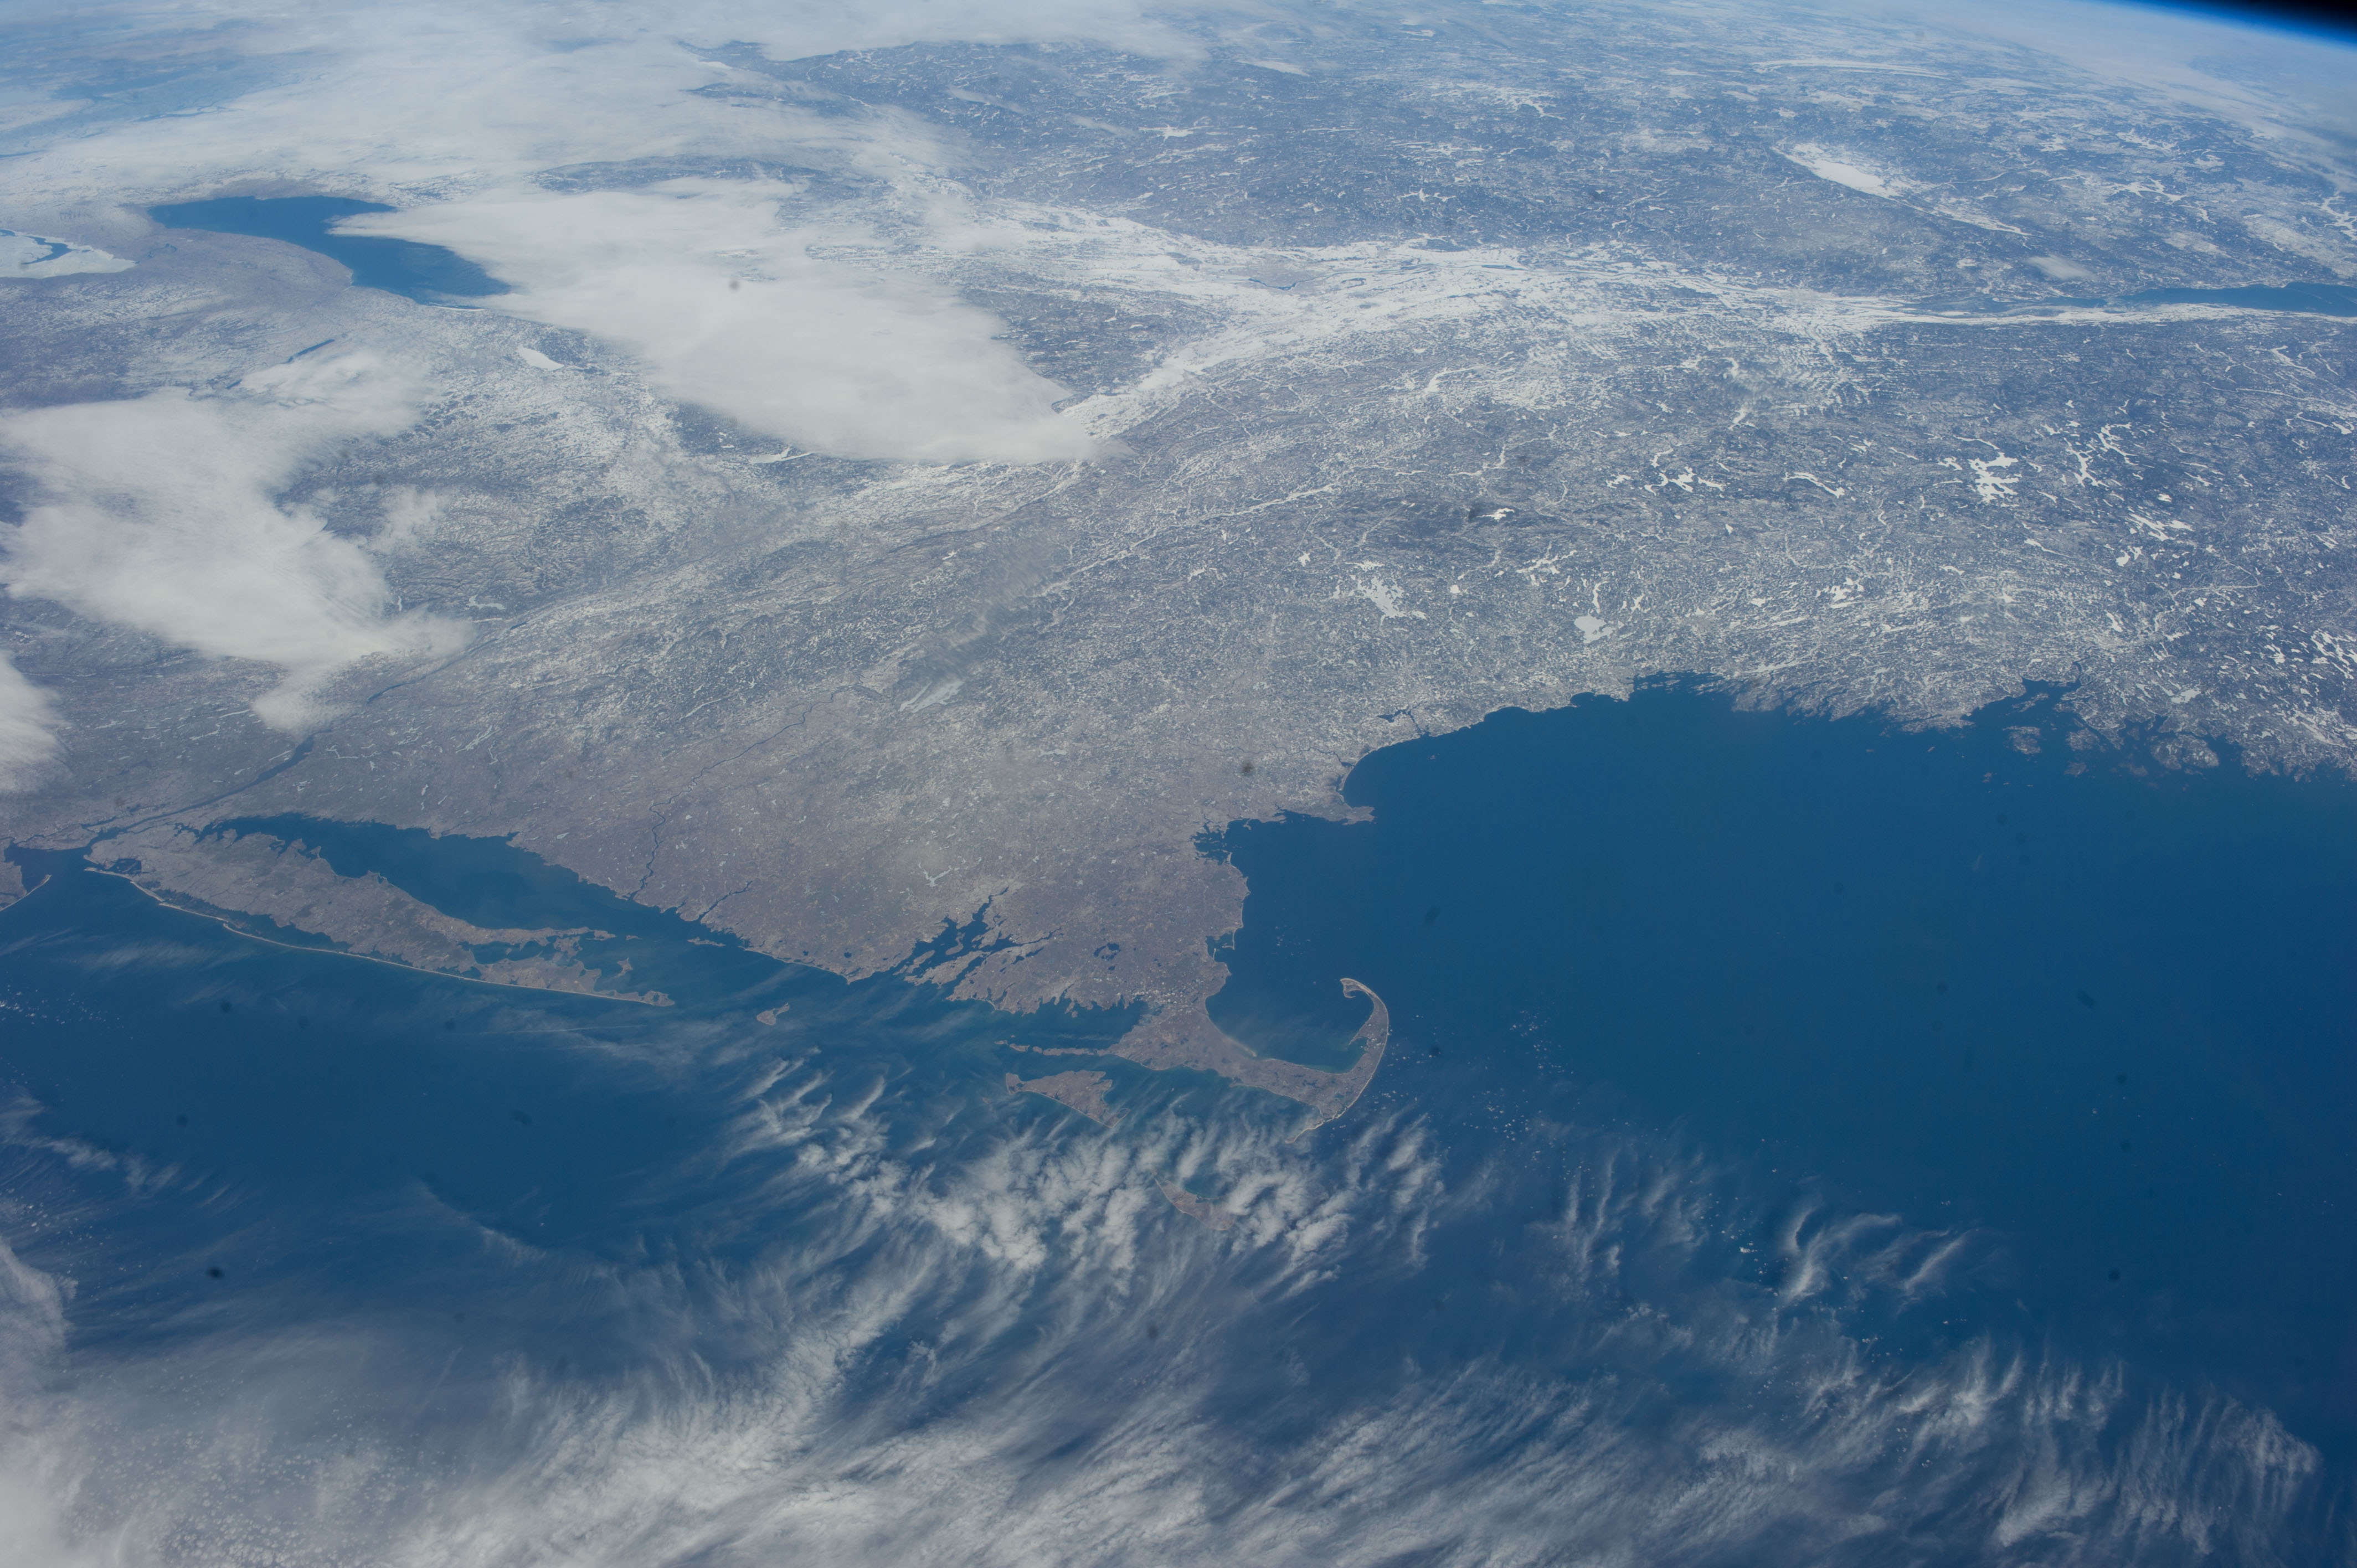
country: USA-MASSACHUSETTS
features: COAST, LAKE, ISLAND, EARTH LIMB, LONG ISLAND, ATLANTIC OCEAN, CAPE COD BAY
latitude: 42.5
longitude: -71.2
